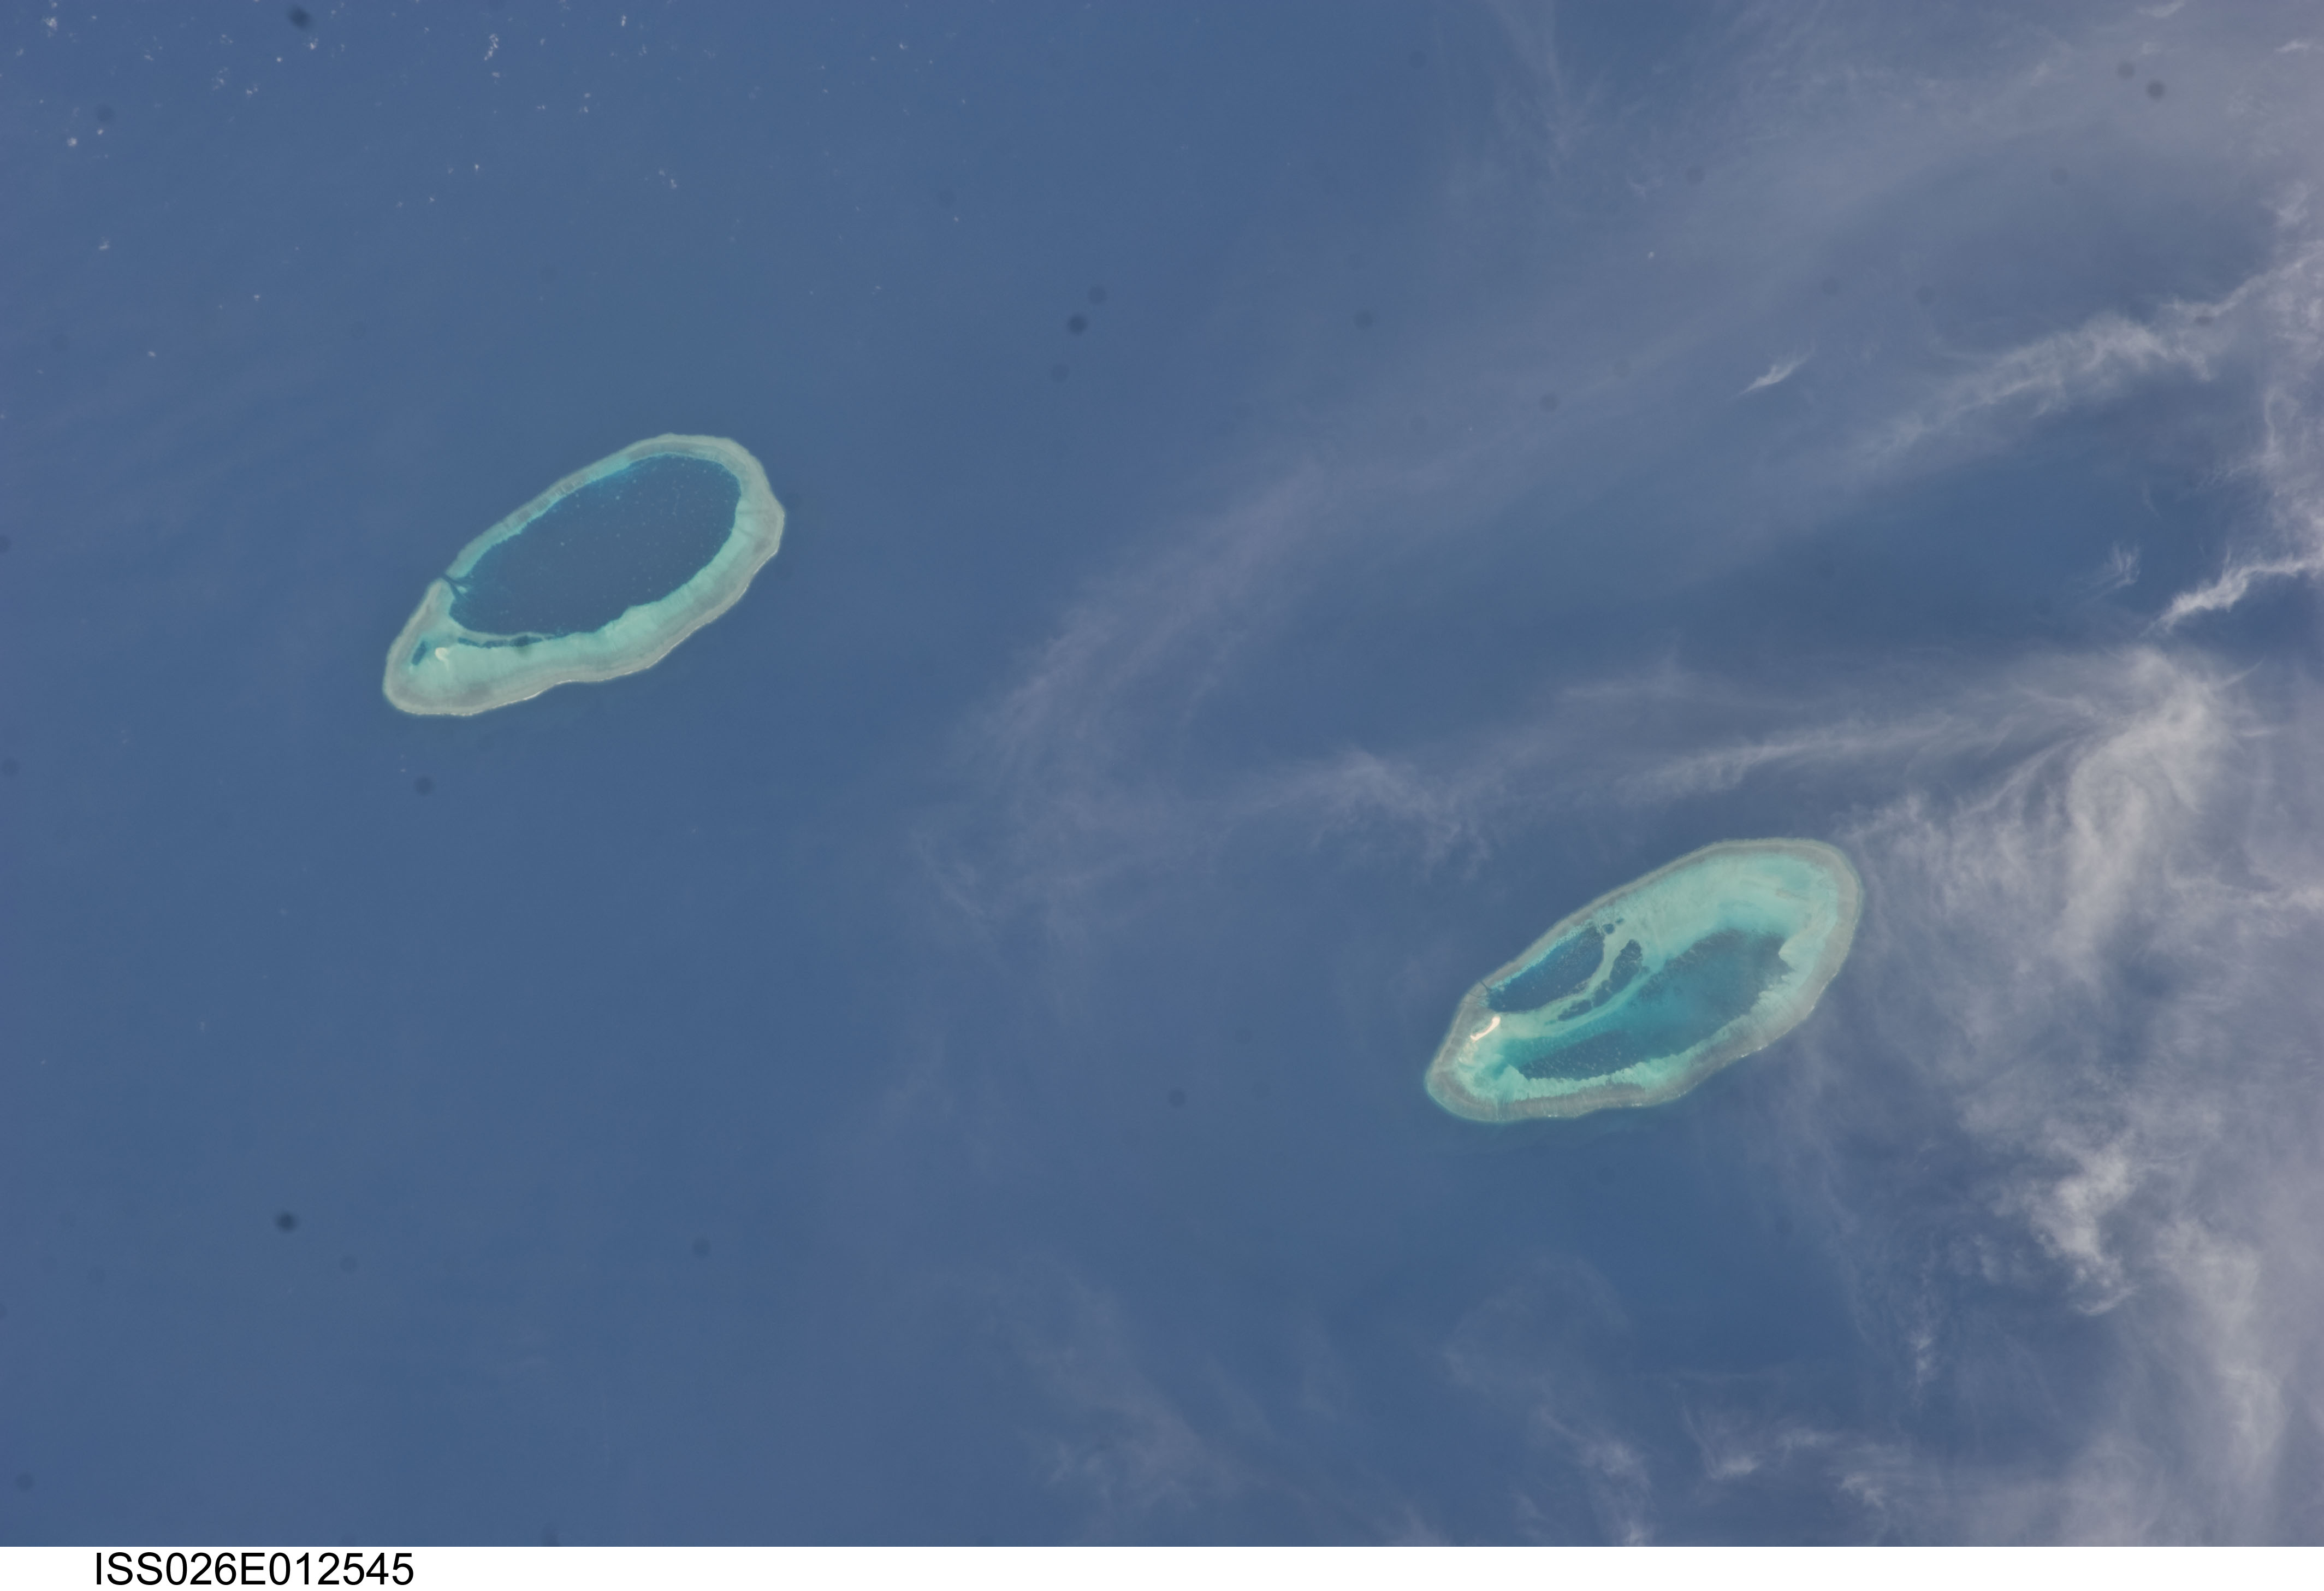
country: AUSTRALIA-WA
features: INDIAN O., BEDWELL I., REEFS, SHOALS
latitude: -17.2
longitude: 119.5
